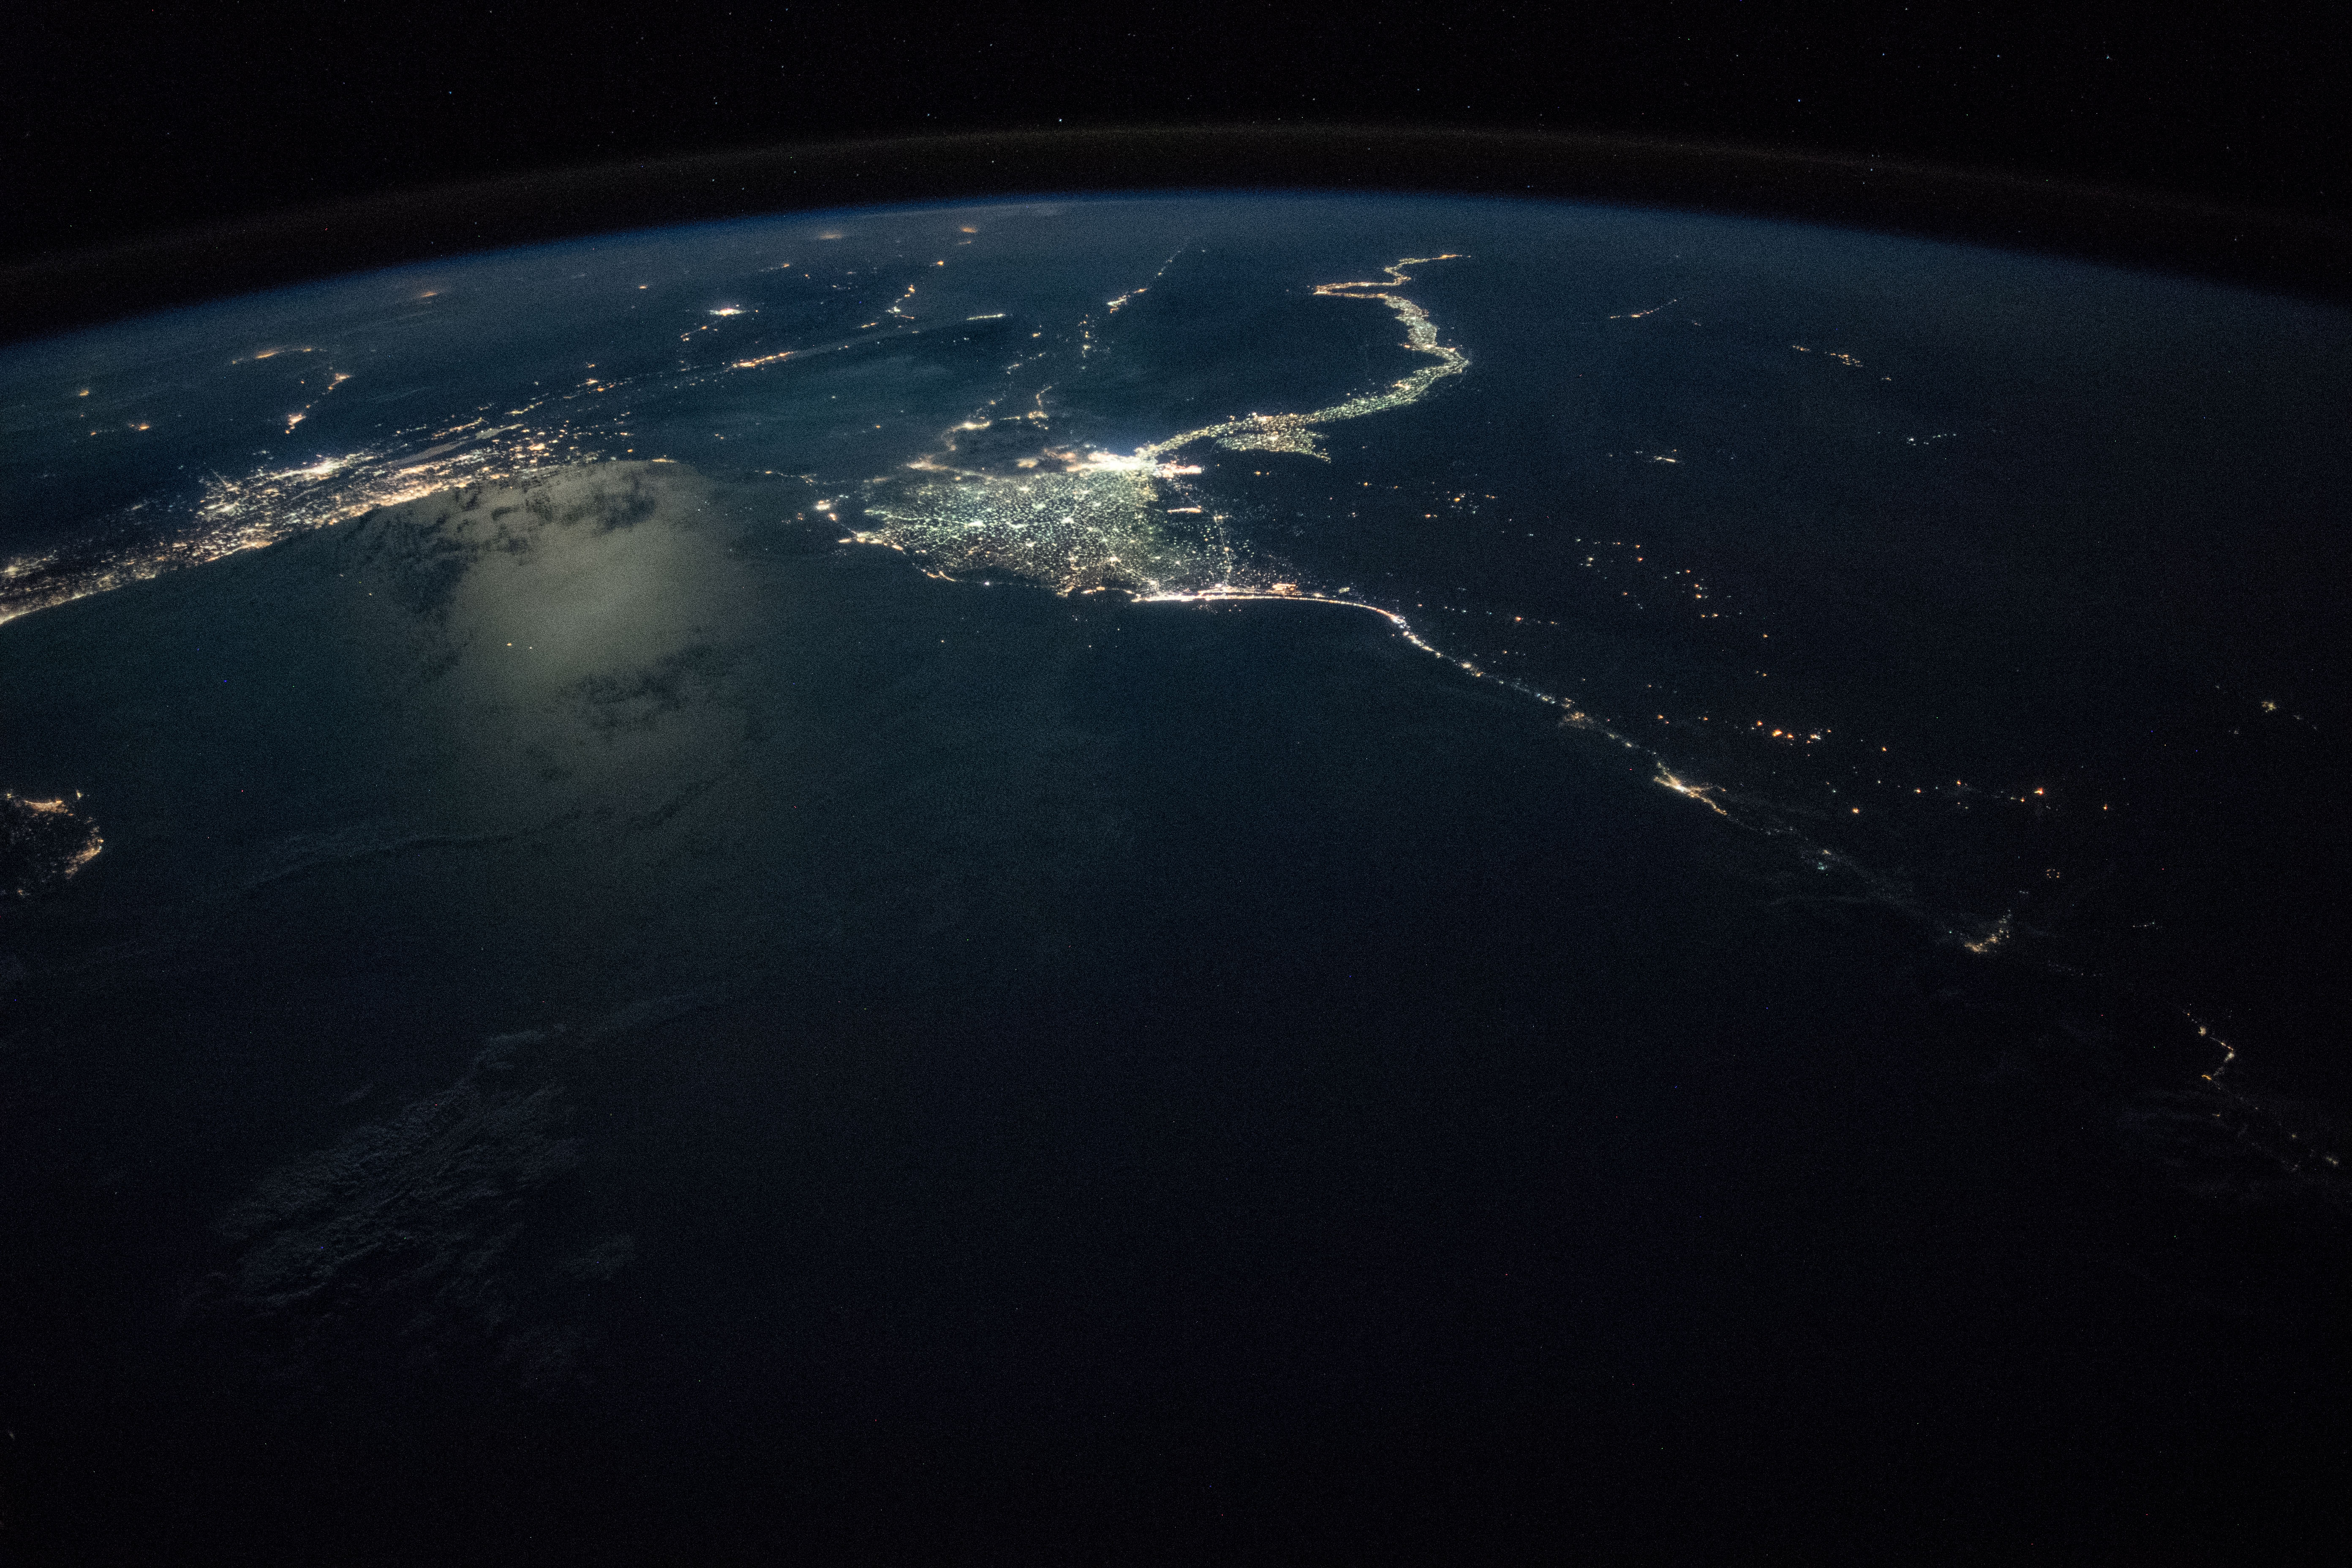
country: MEDITERRANEAN SEA
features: NILE RIVER, NILE DELTA, CAIRO CITY, ALEXANDRIA CITY, IDKU CITY, PORT SAID, GAZA STRIP, MEDITERRANEAN SEA, NIGHT, EARTH LIMB
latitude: 32.2
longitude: 29.5
